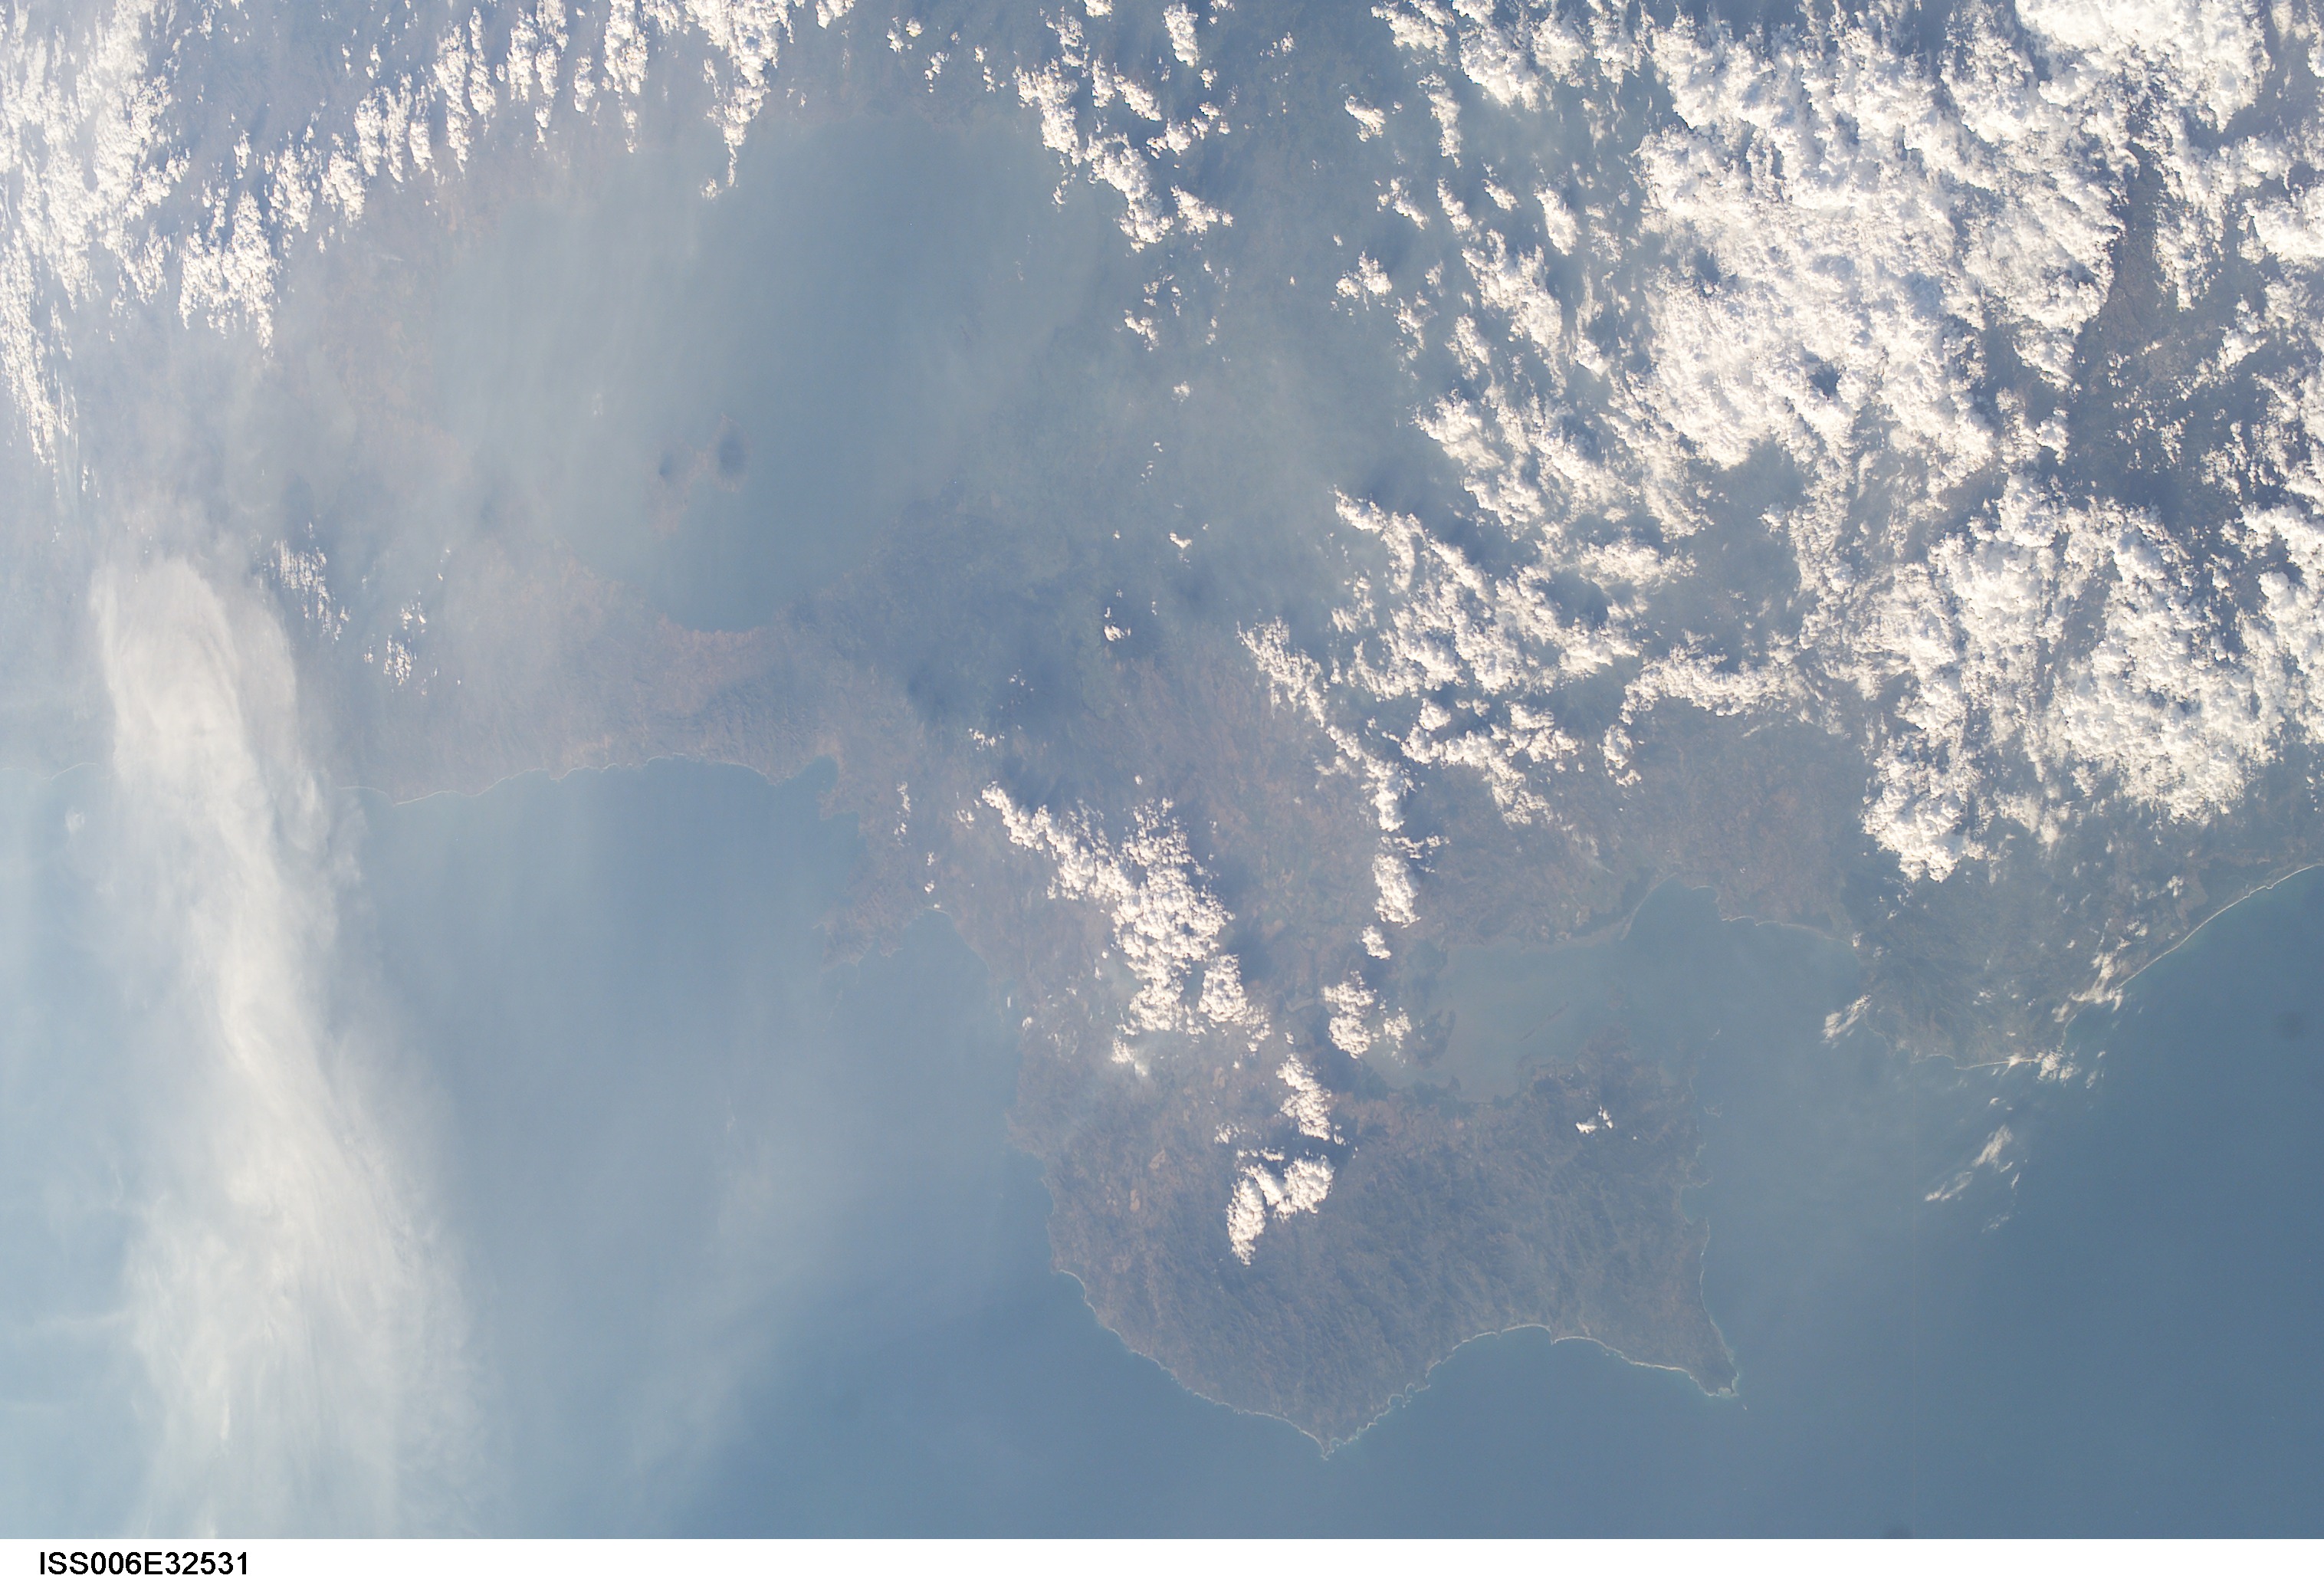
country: COSTA RICA
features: ENTIRE COUNTRY, S. NICARAGUA
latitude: 11.0
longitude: -84.5
